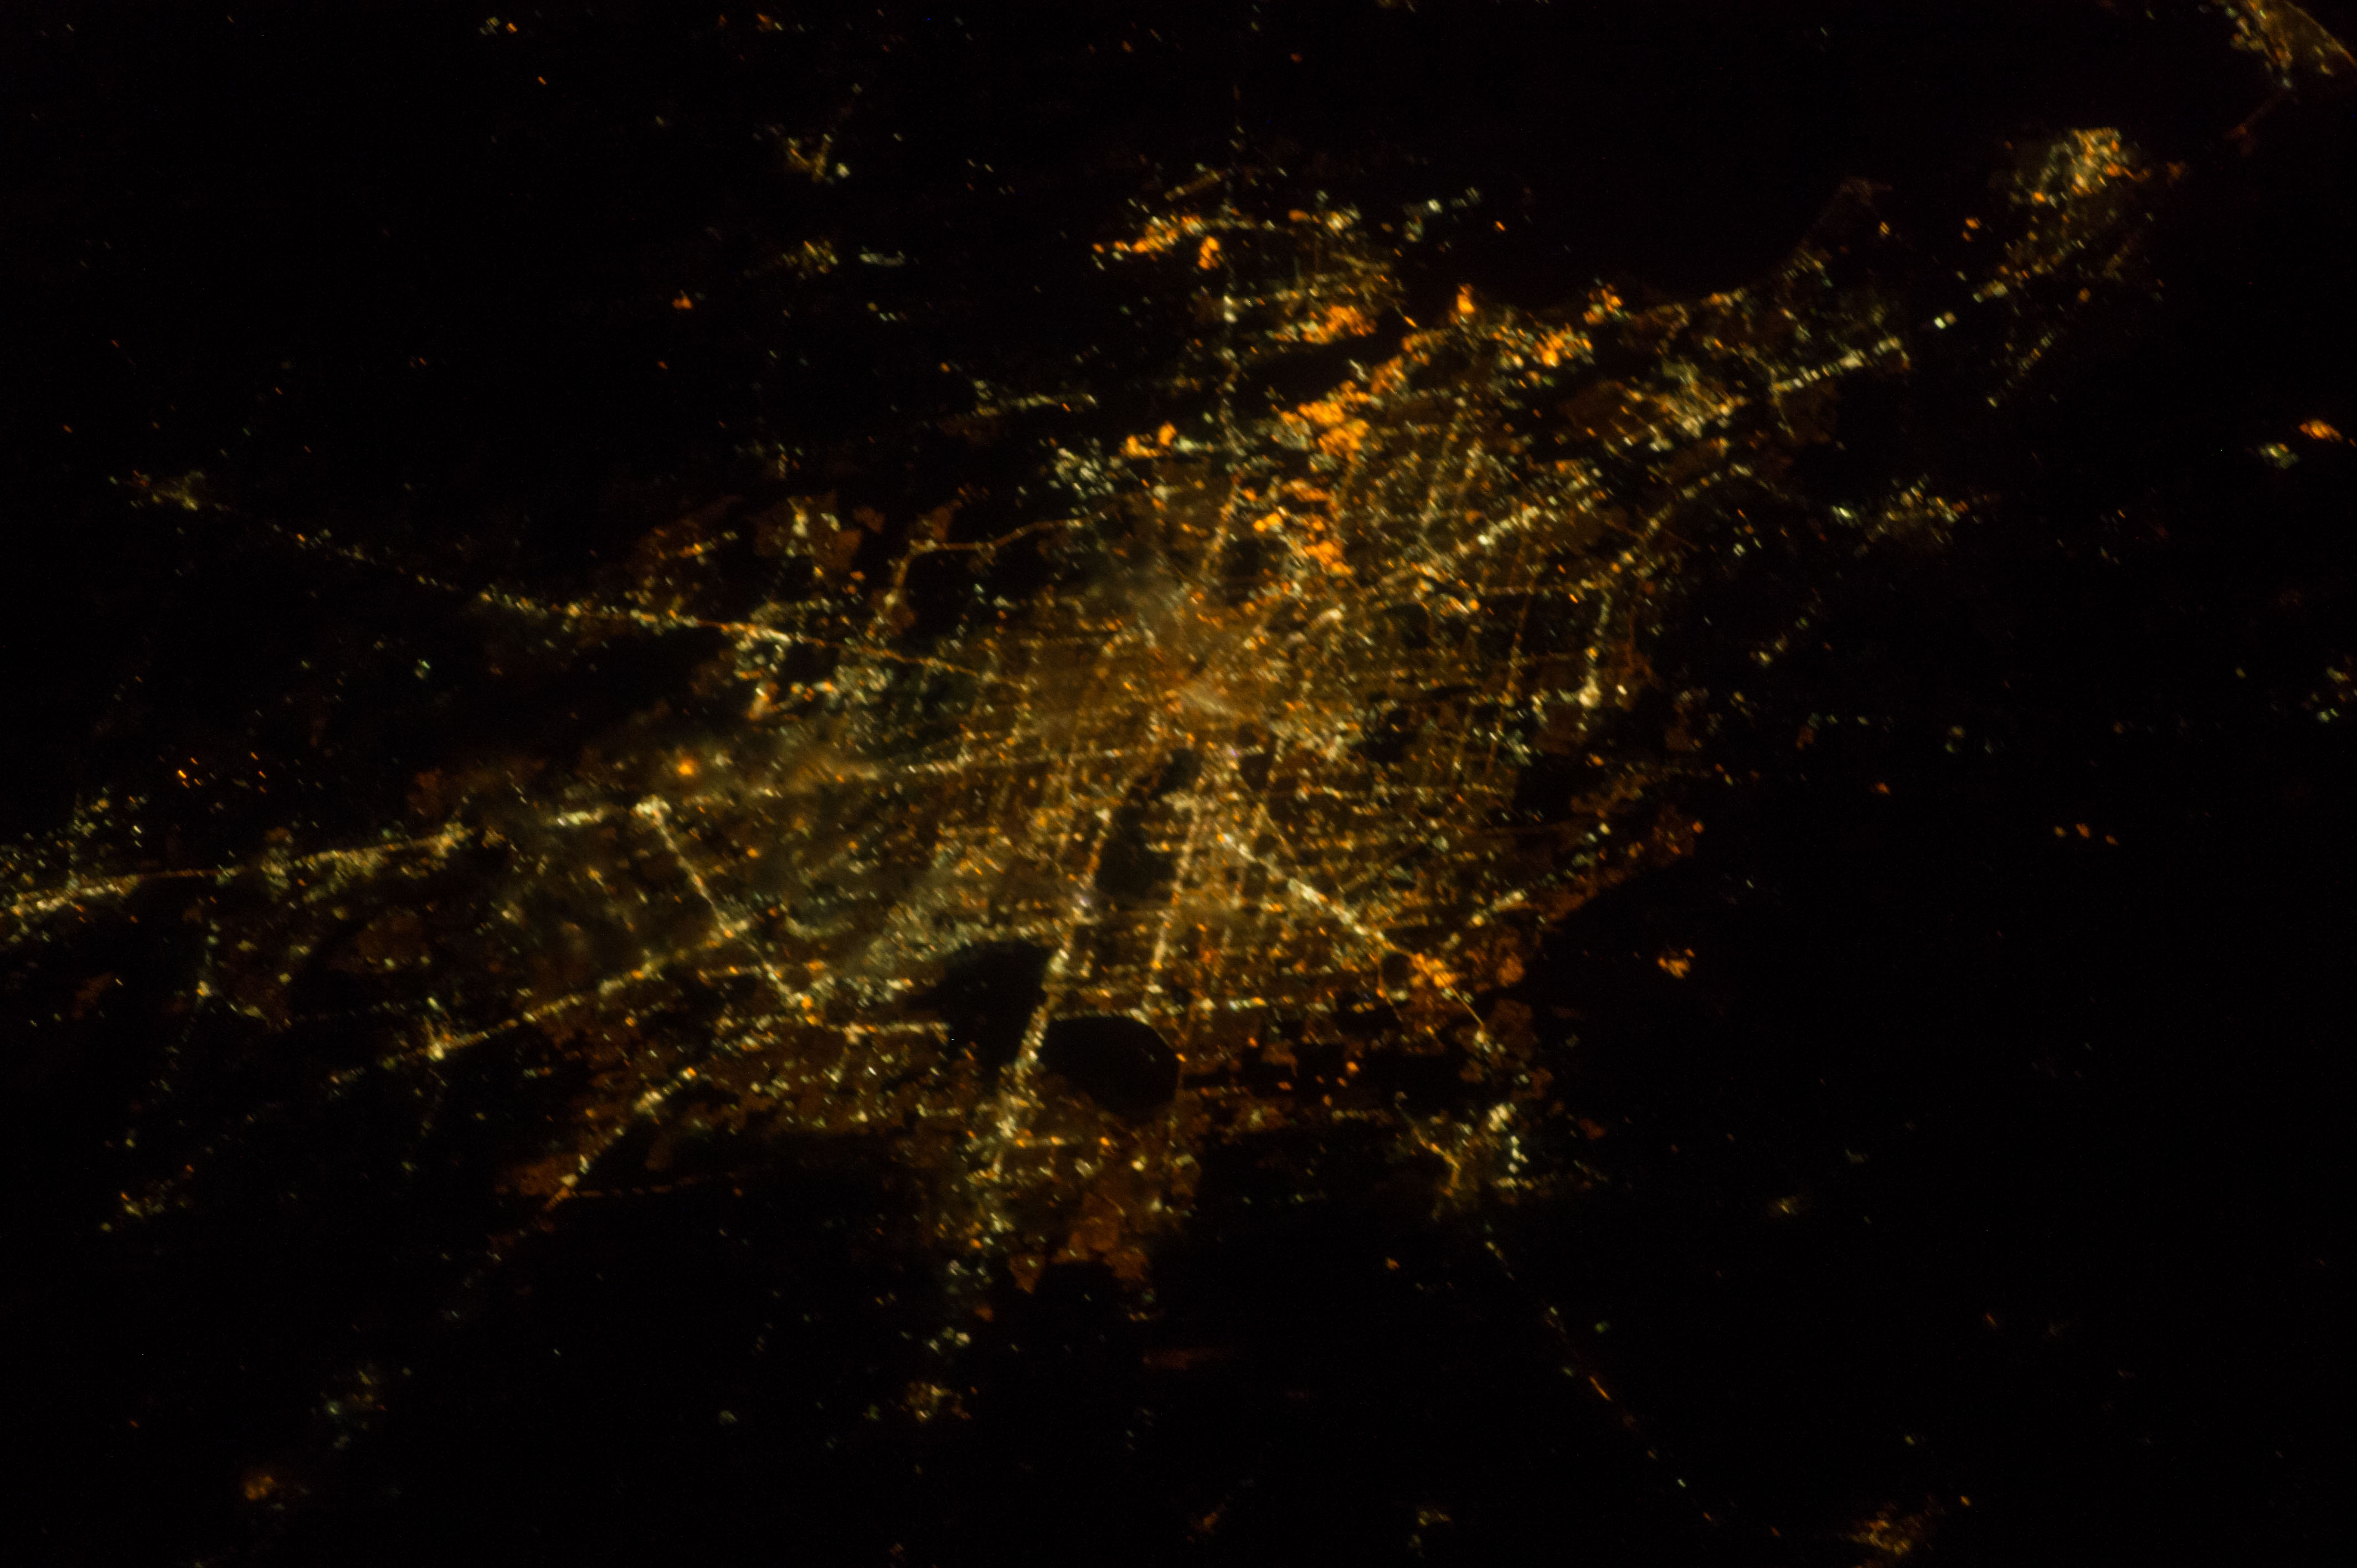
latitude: 29.8
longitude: -95.6
